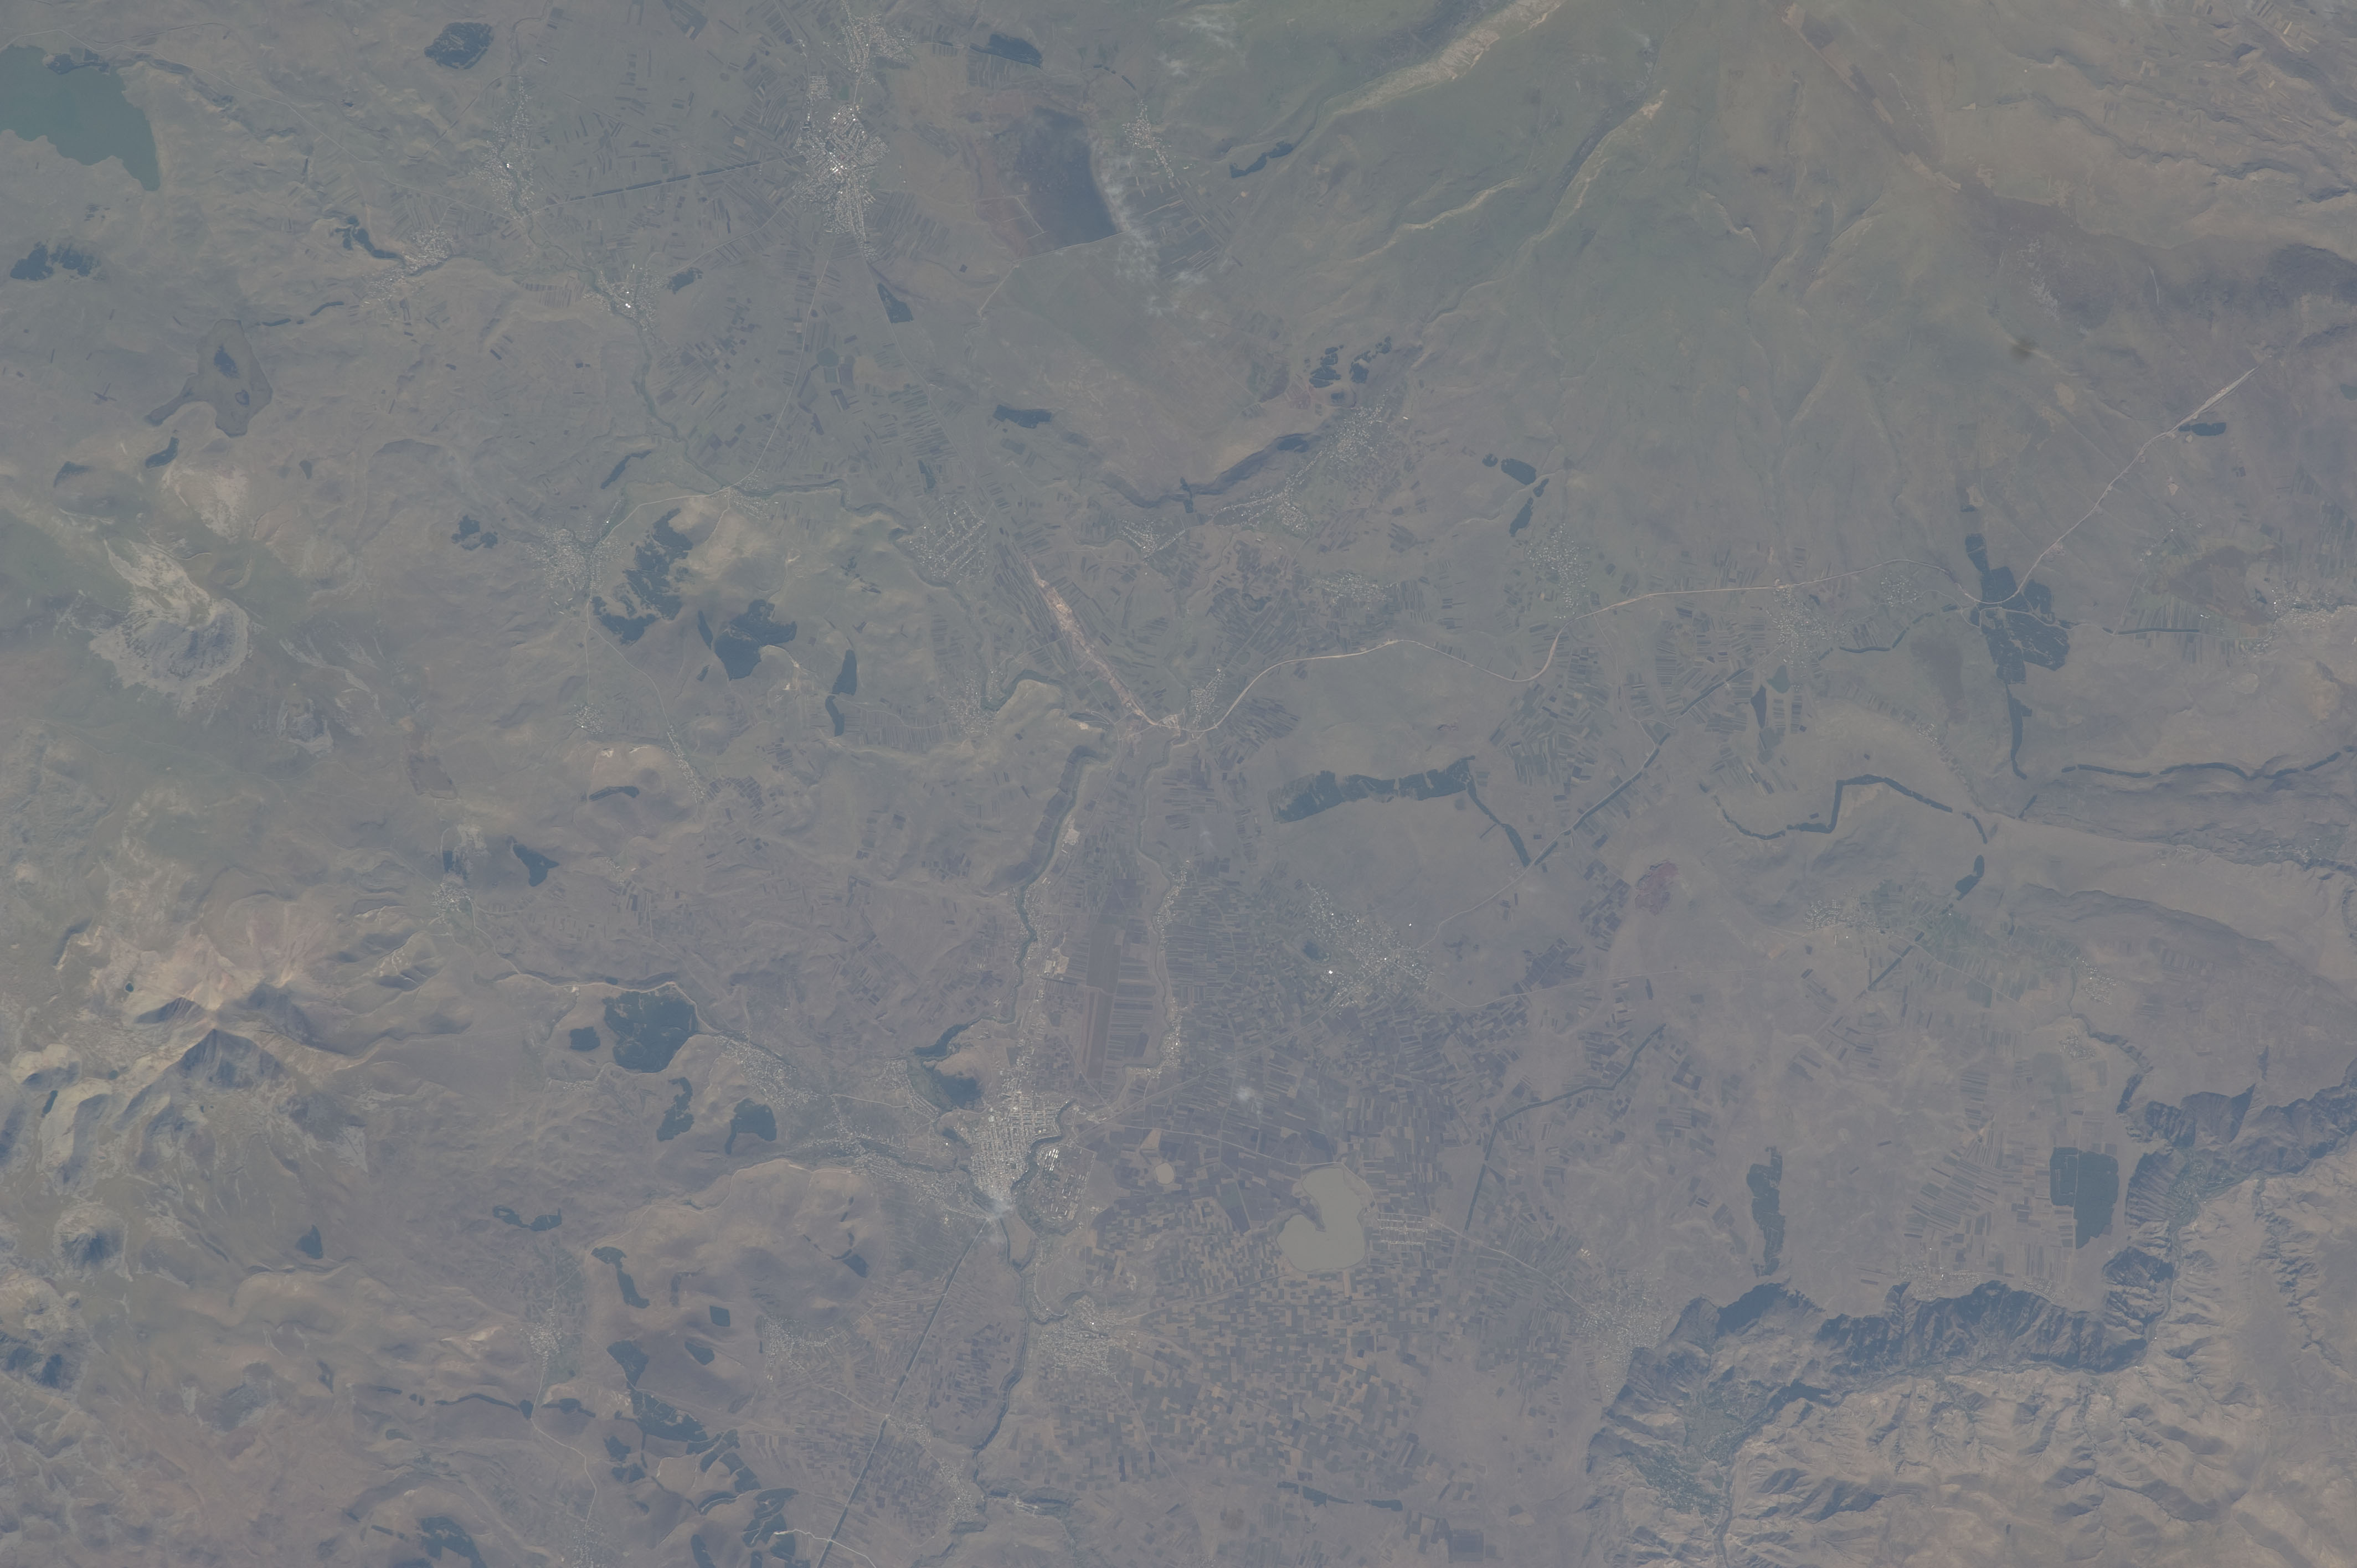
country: GEORGIA
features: AKHALKALAKI, AGR., LESSER CAUCASUS MTS., NINOTSMINDA, KHANCHALI L.
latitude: 41.3
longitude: 43.3
